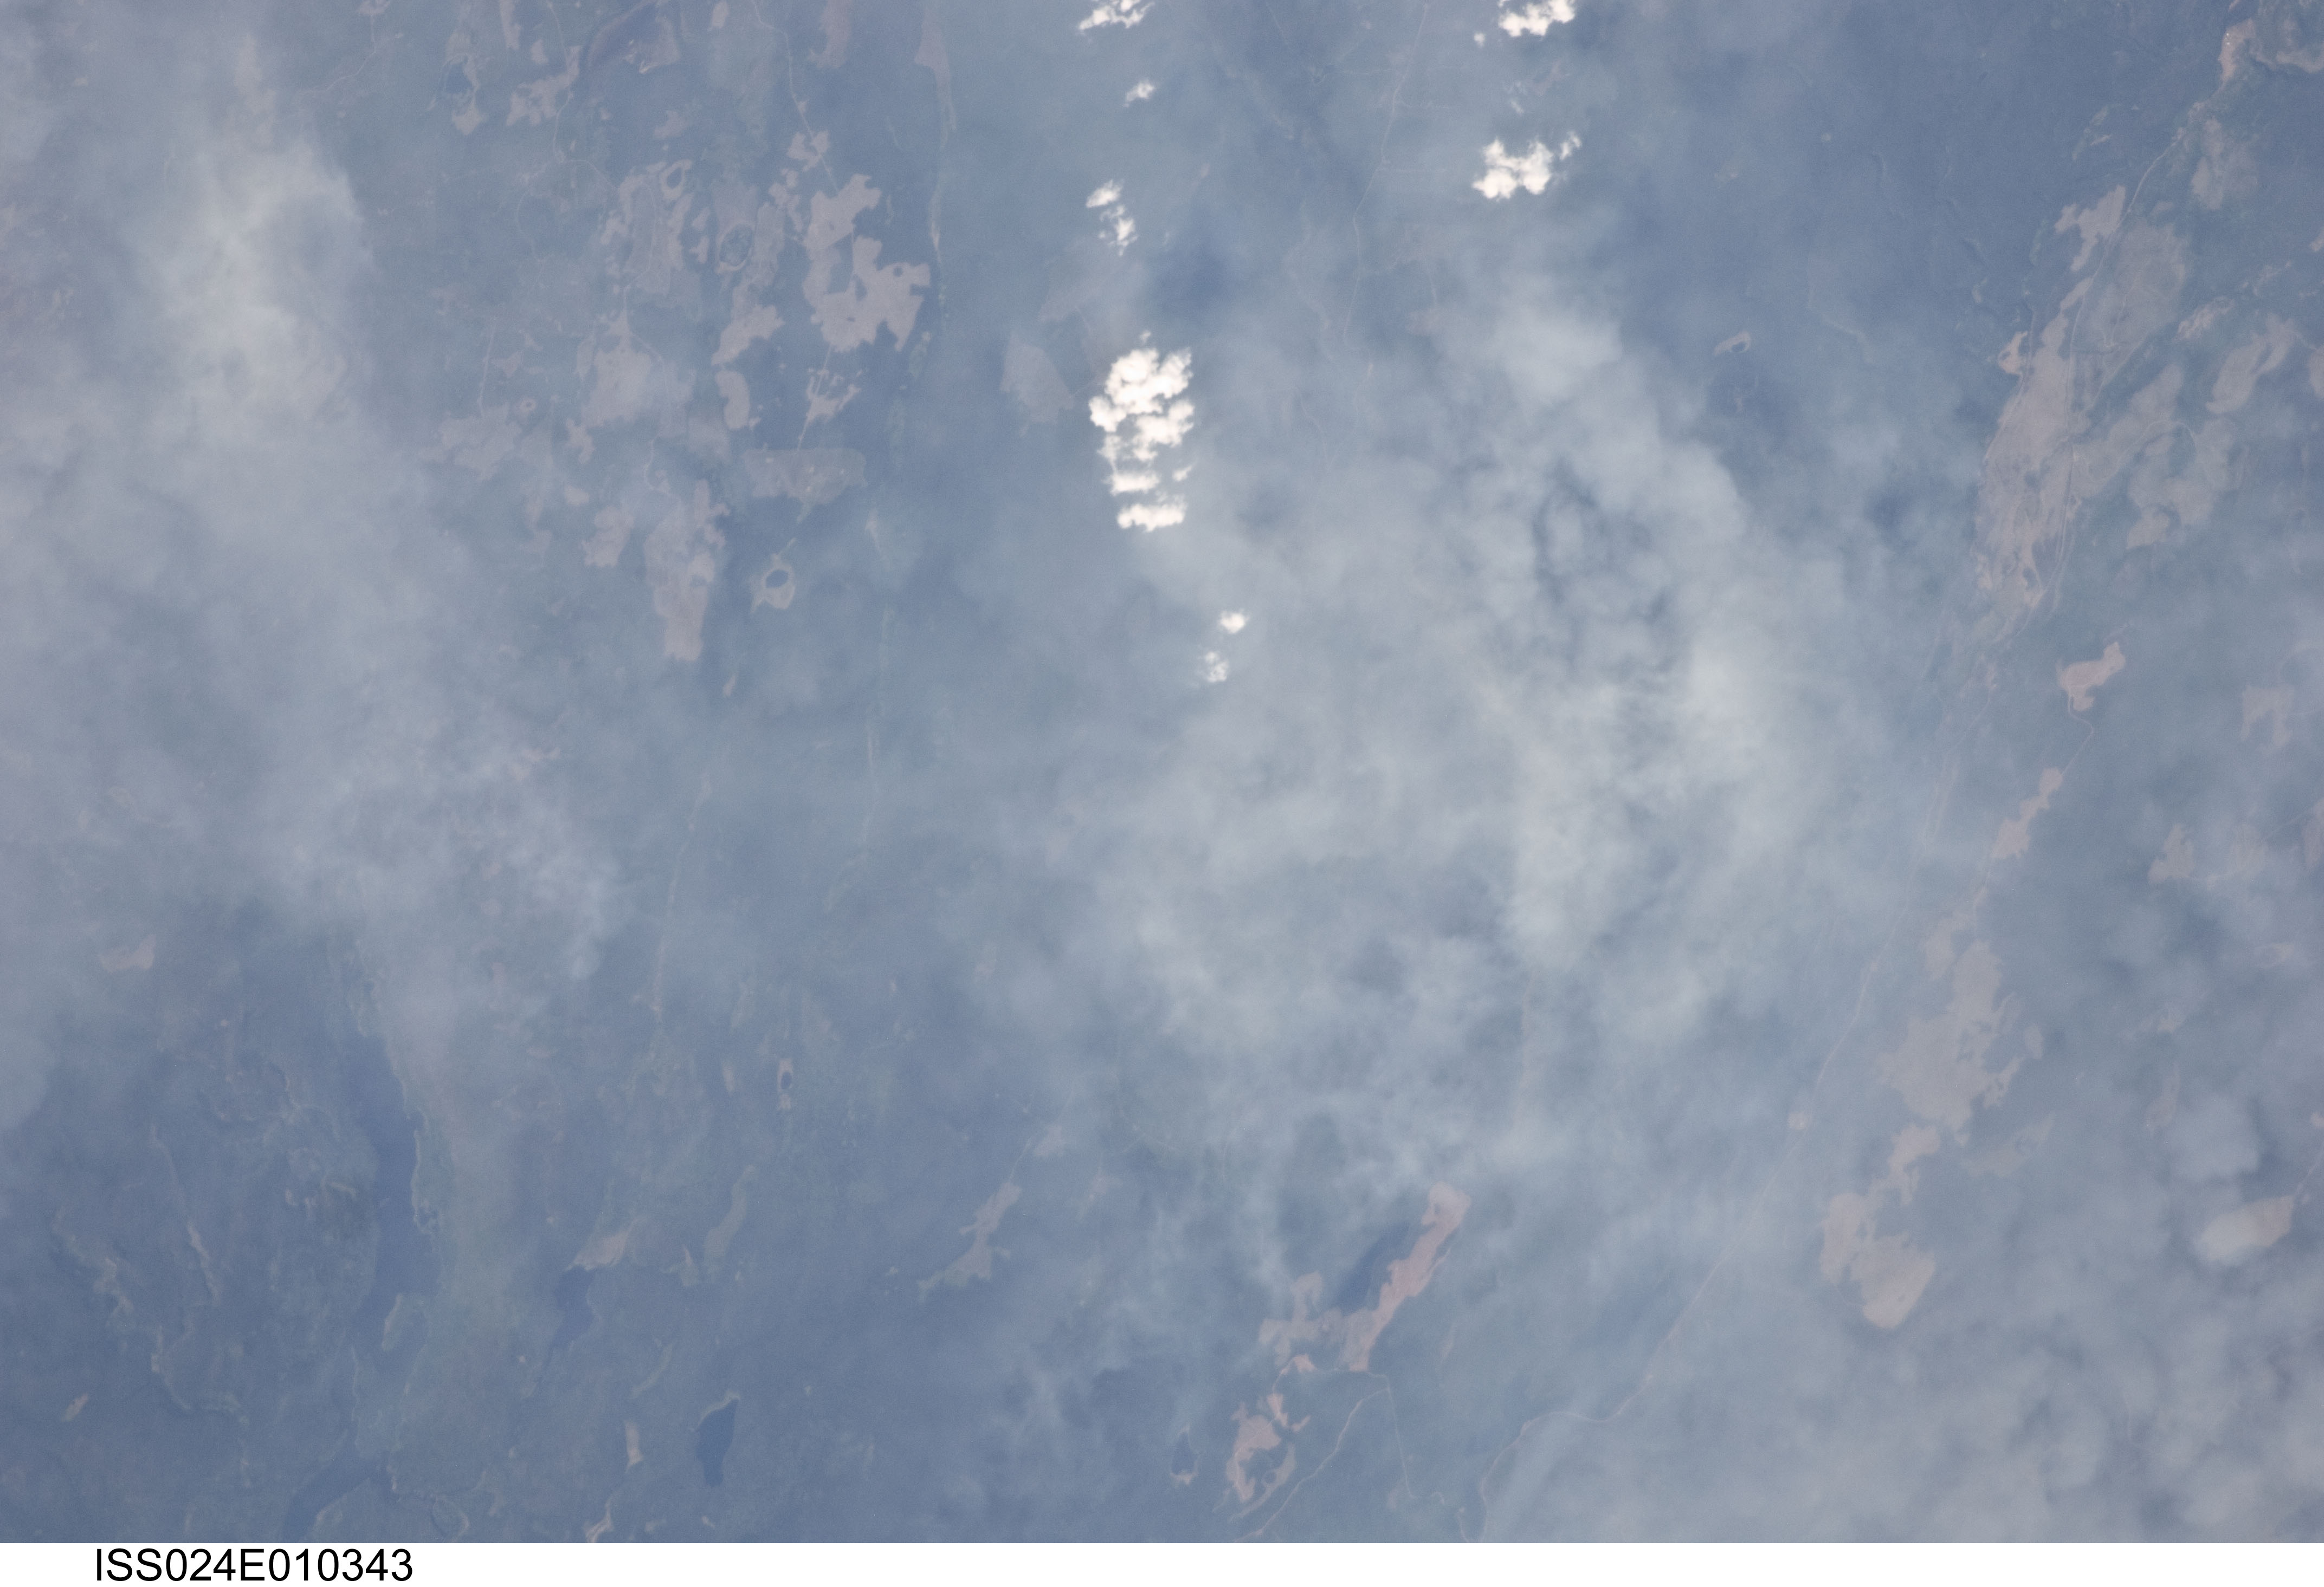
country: CANADA-BC
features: KLUSKOIL L., FOREST, CLEARINGS, L.
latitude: 53.3
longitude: -124.1
